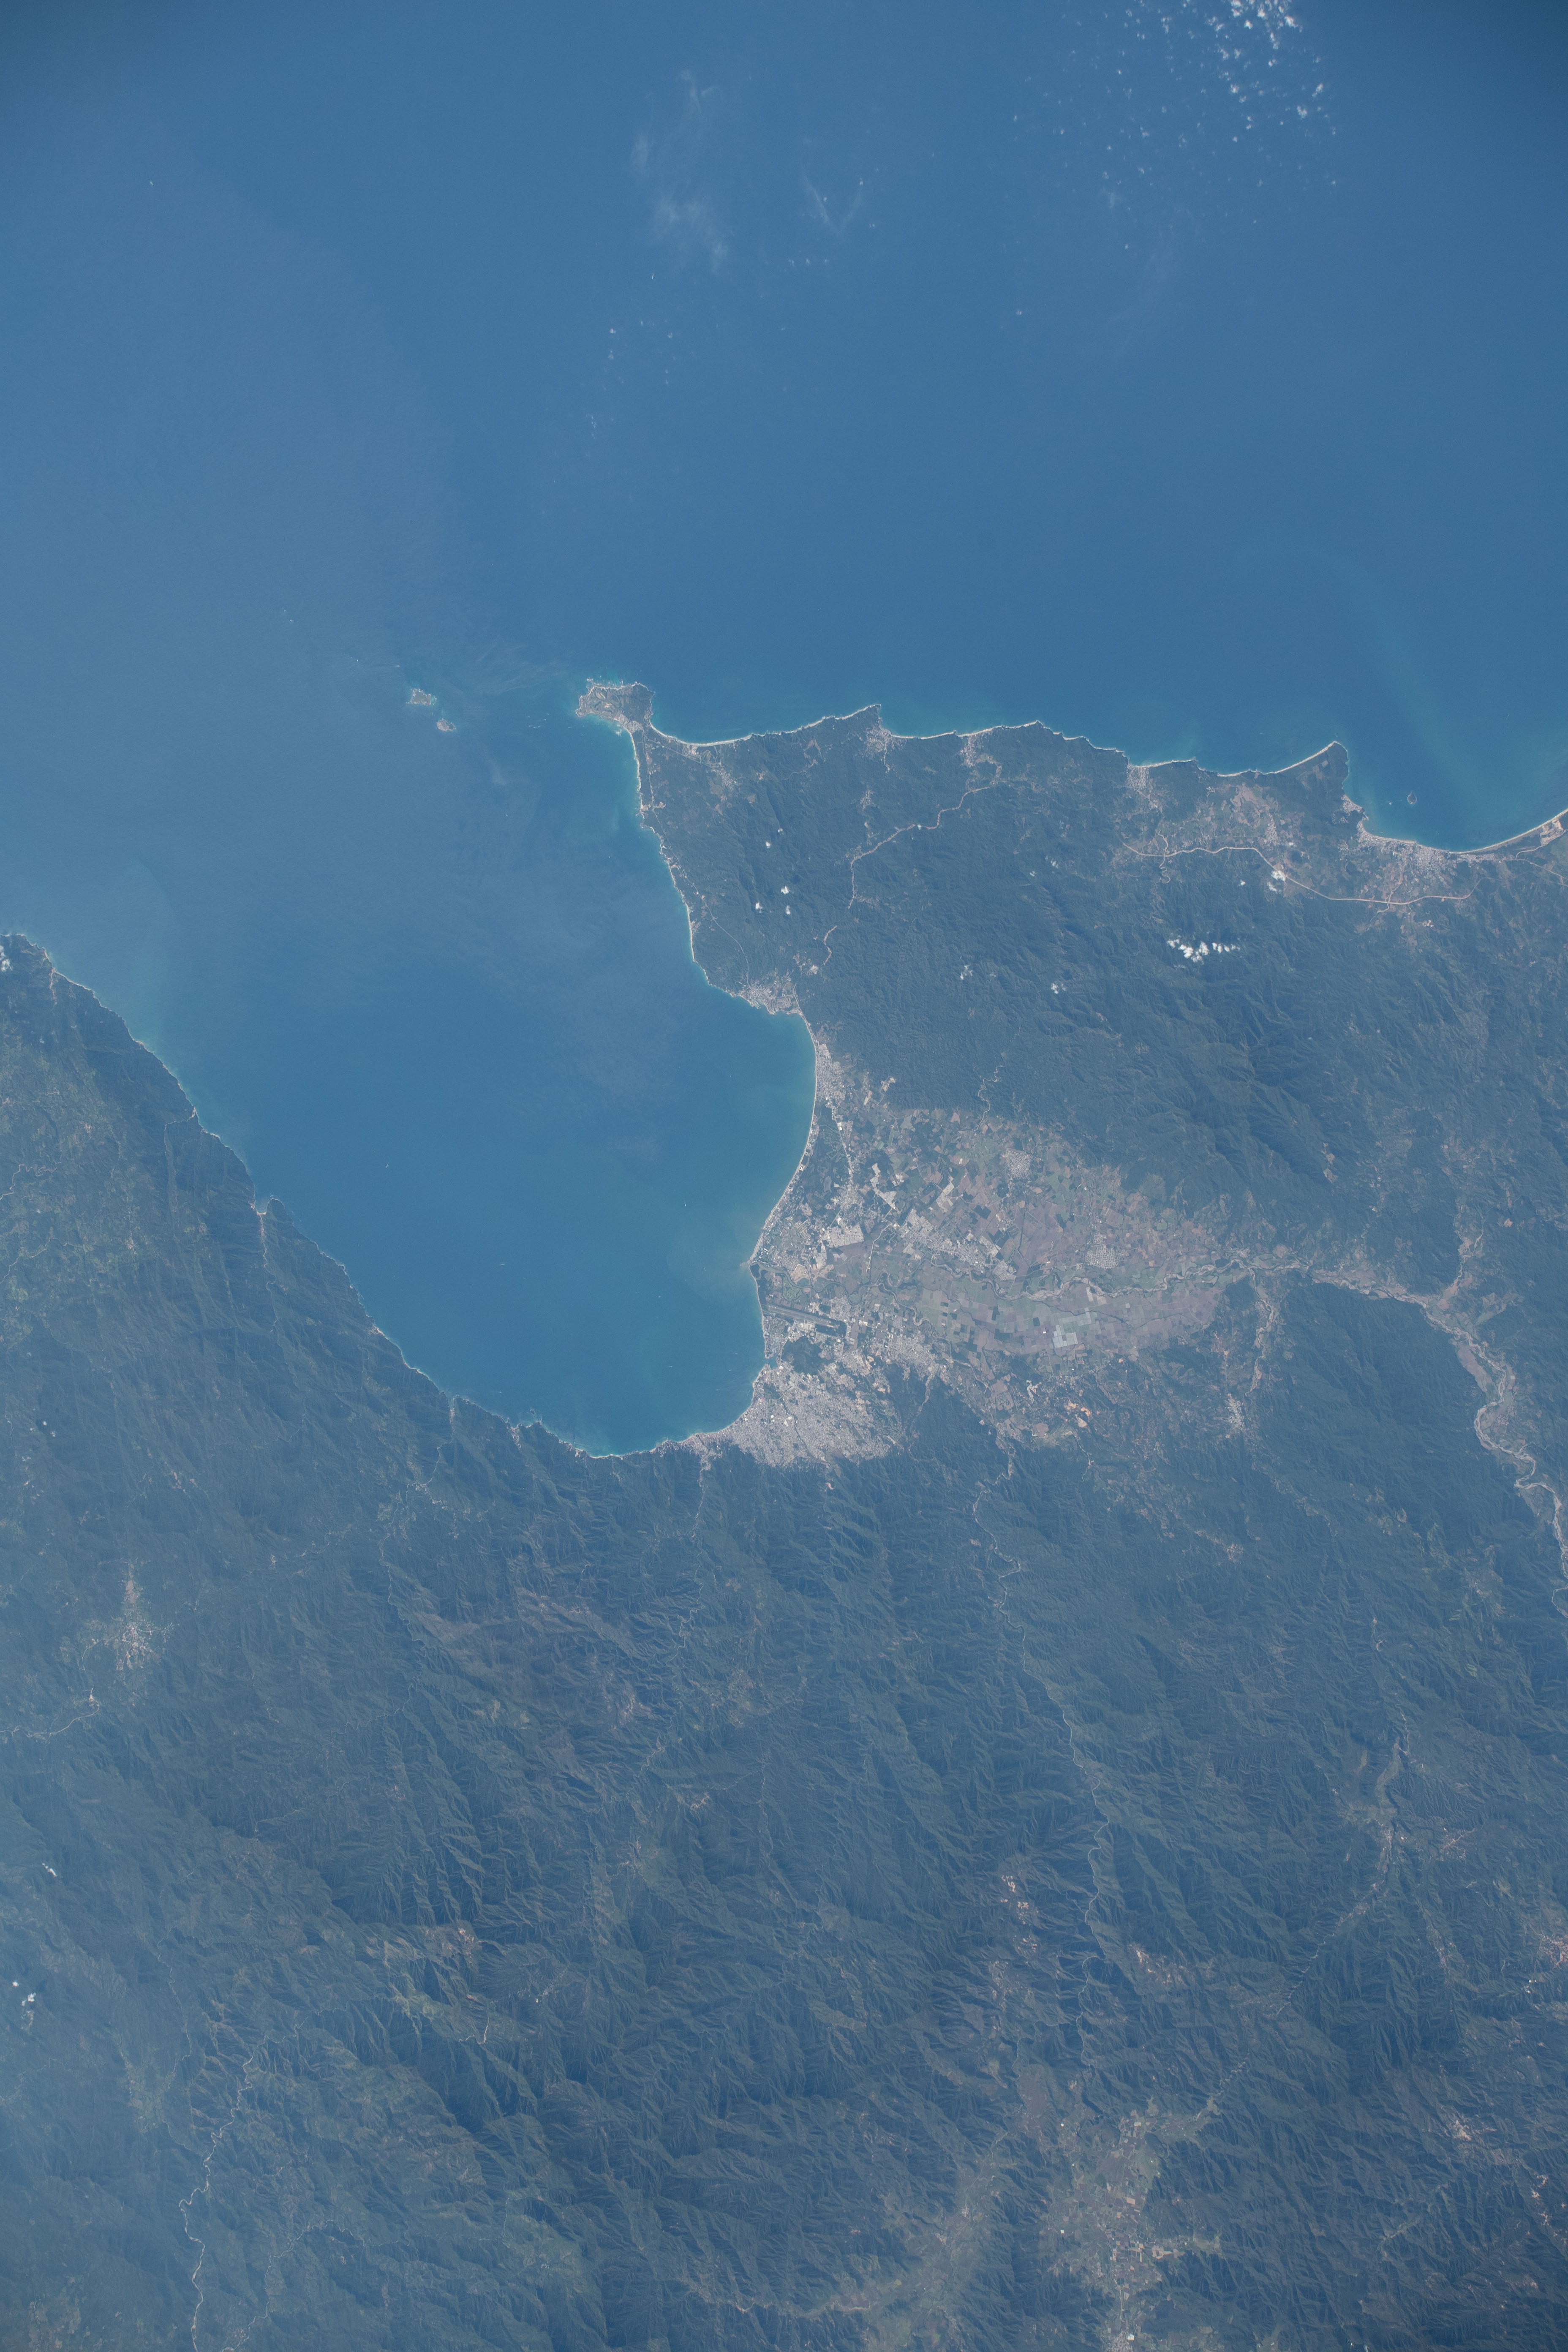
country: MEXICO
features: BANDERAS BAY, COAST, PUERTO VALLARTA
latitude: 20.7
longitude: -105.3
